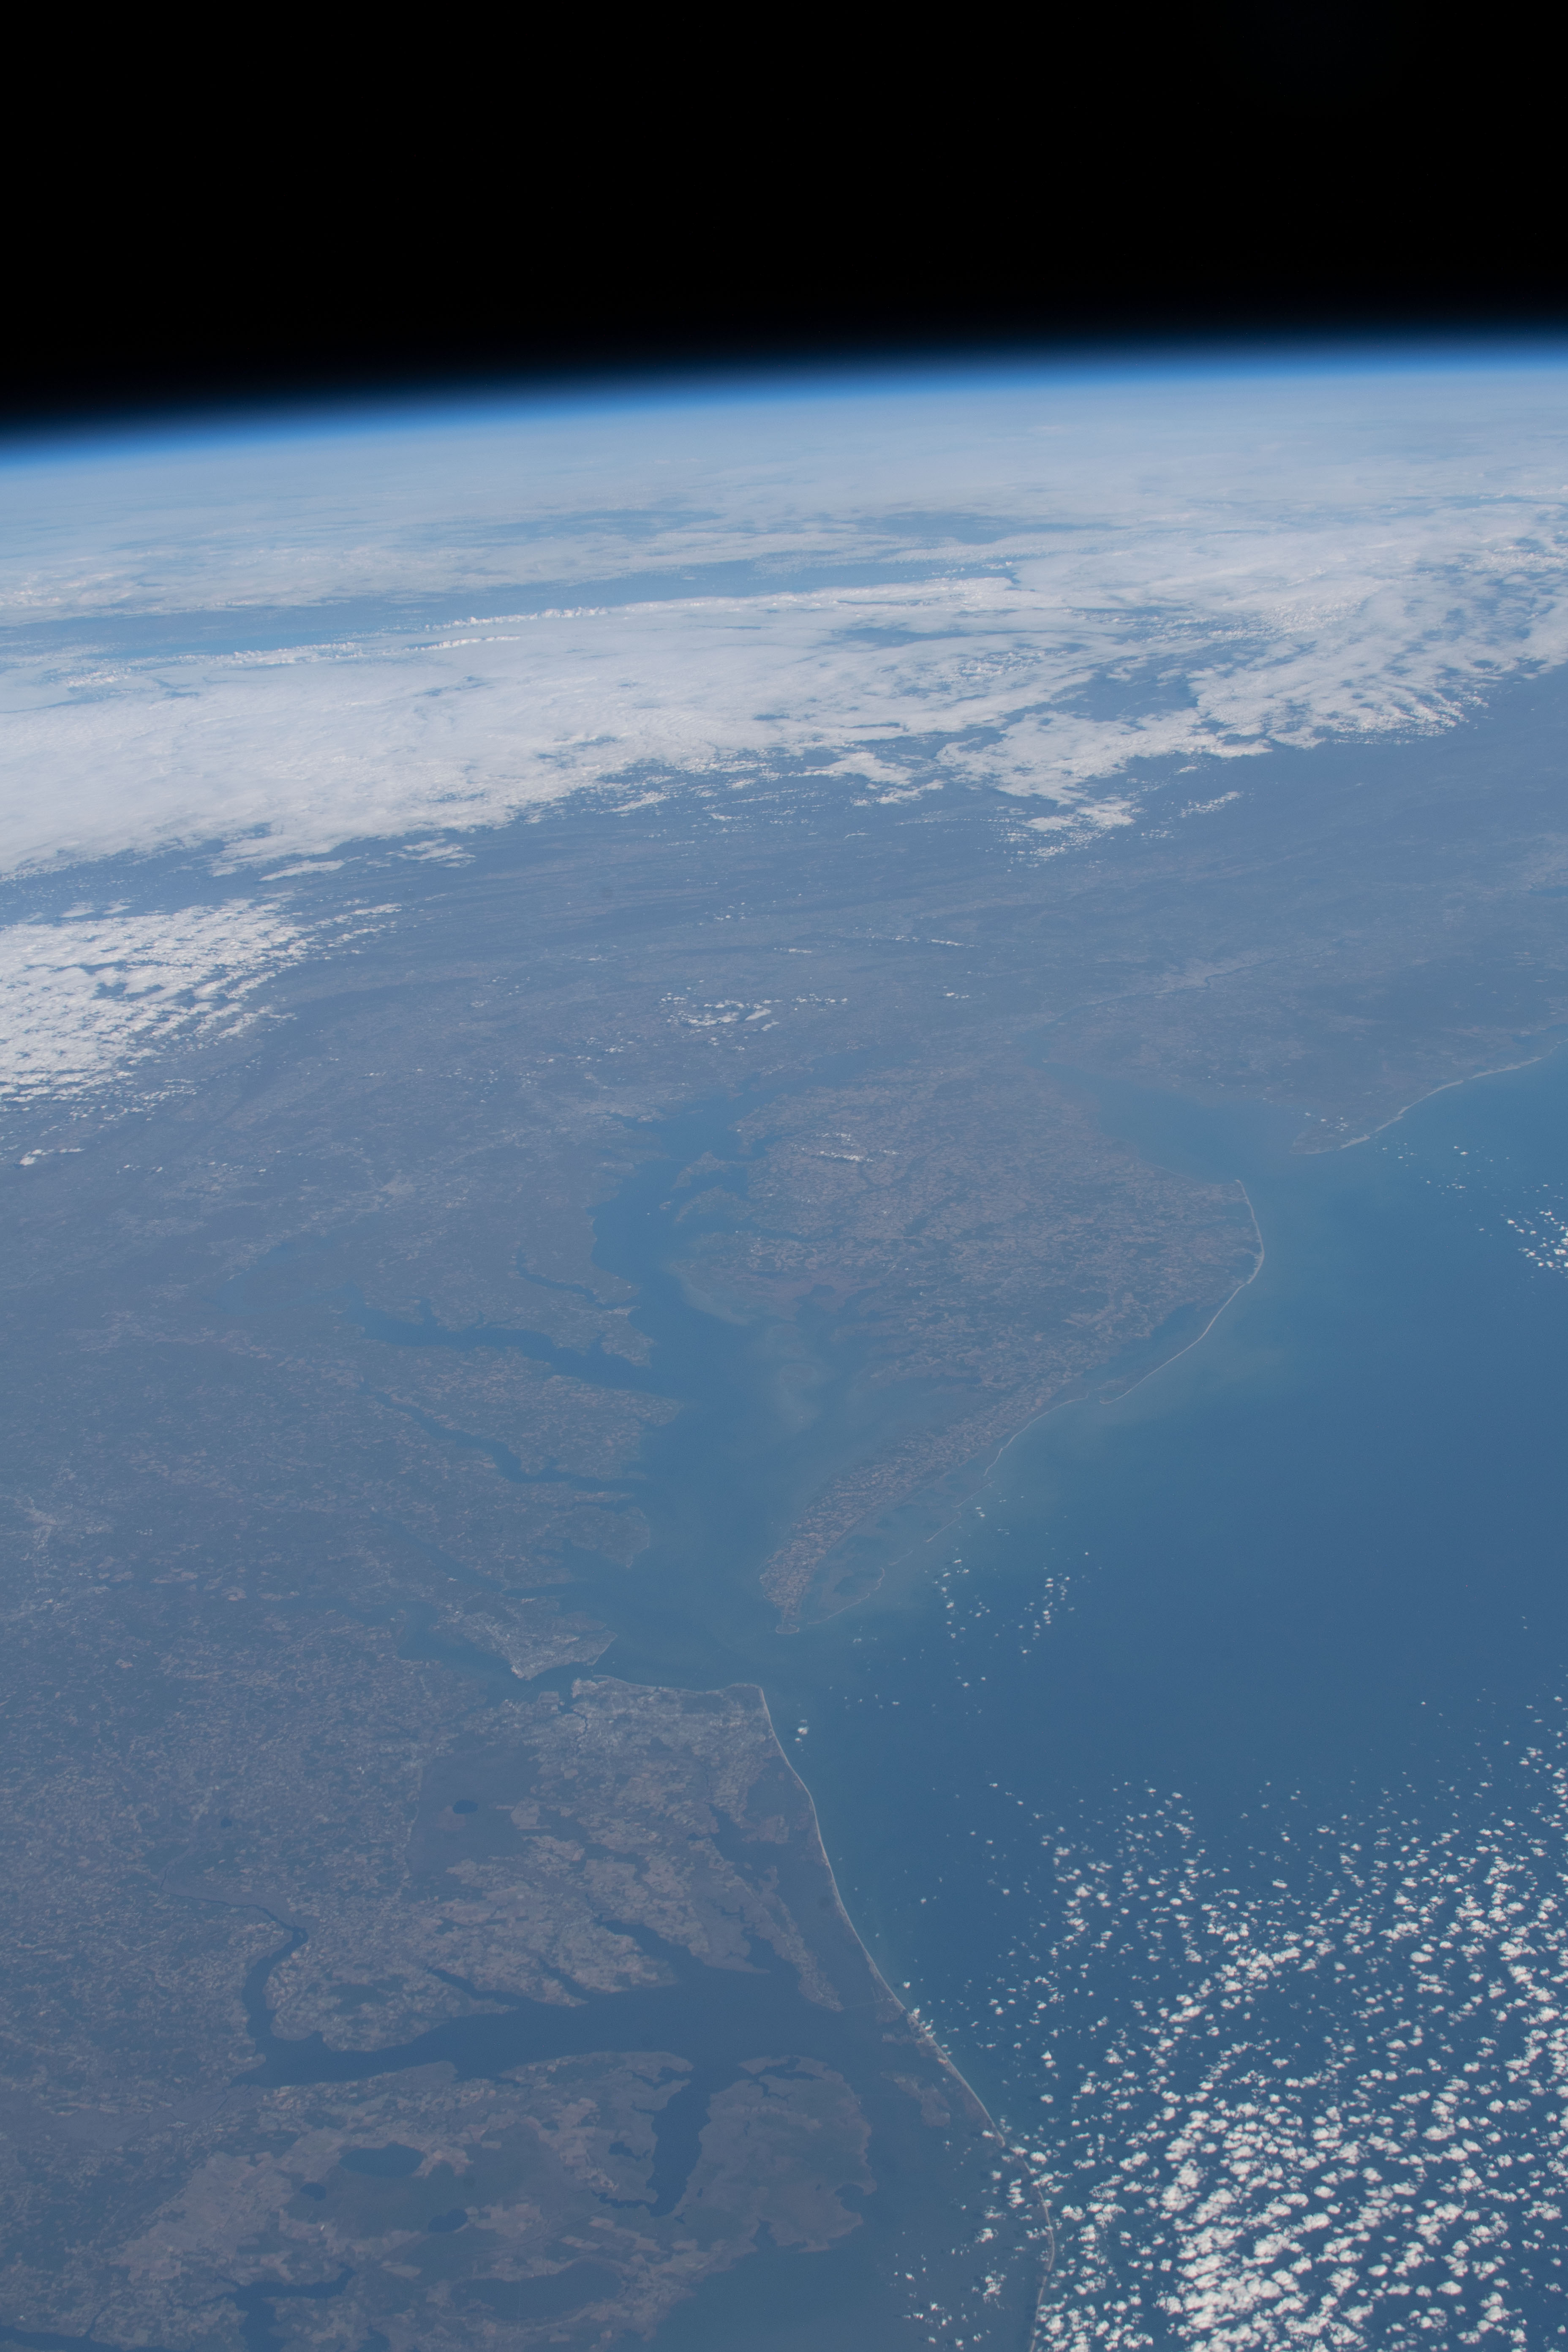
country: USA-MARYLAND
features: CHESAPEAKE BAY
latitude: 39.0
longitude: -76.0
